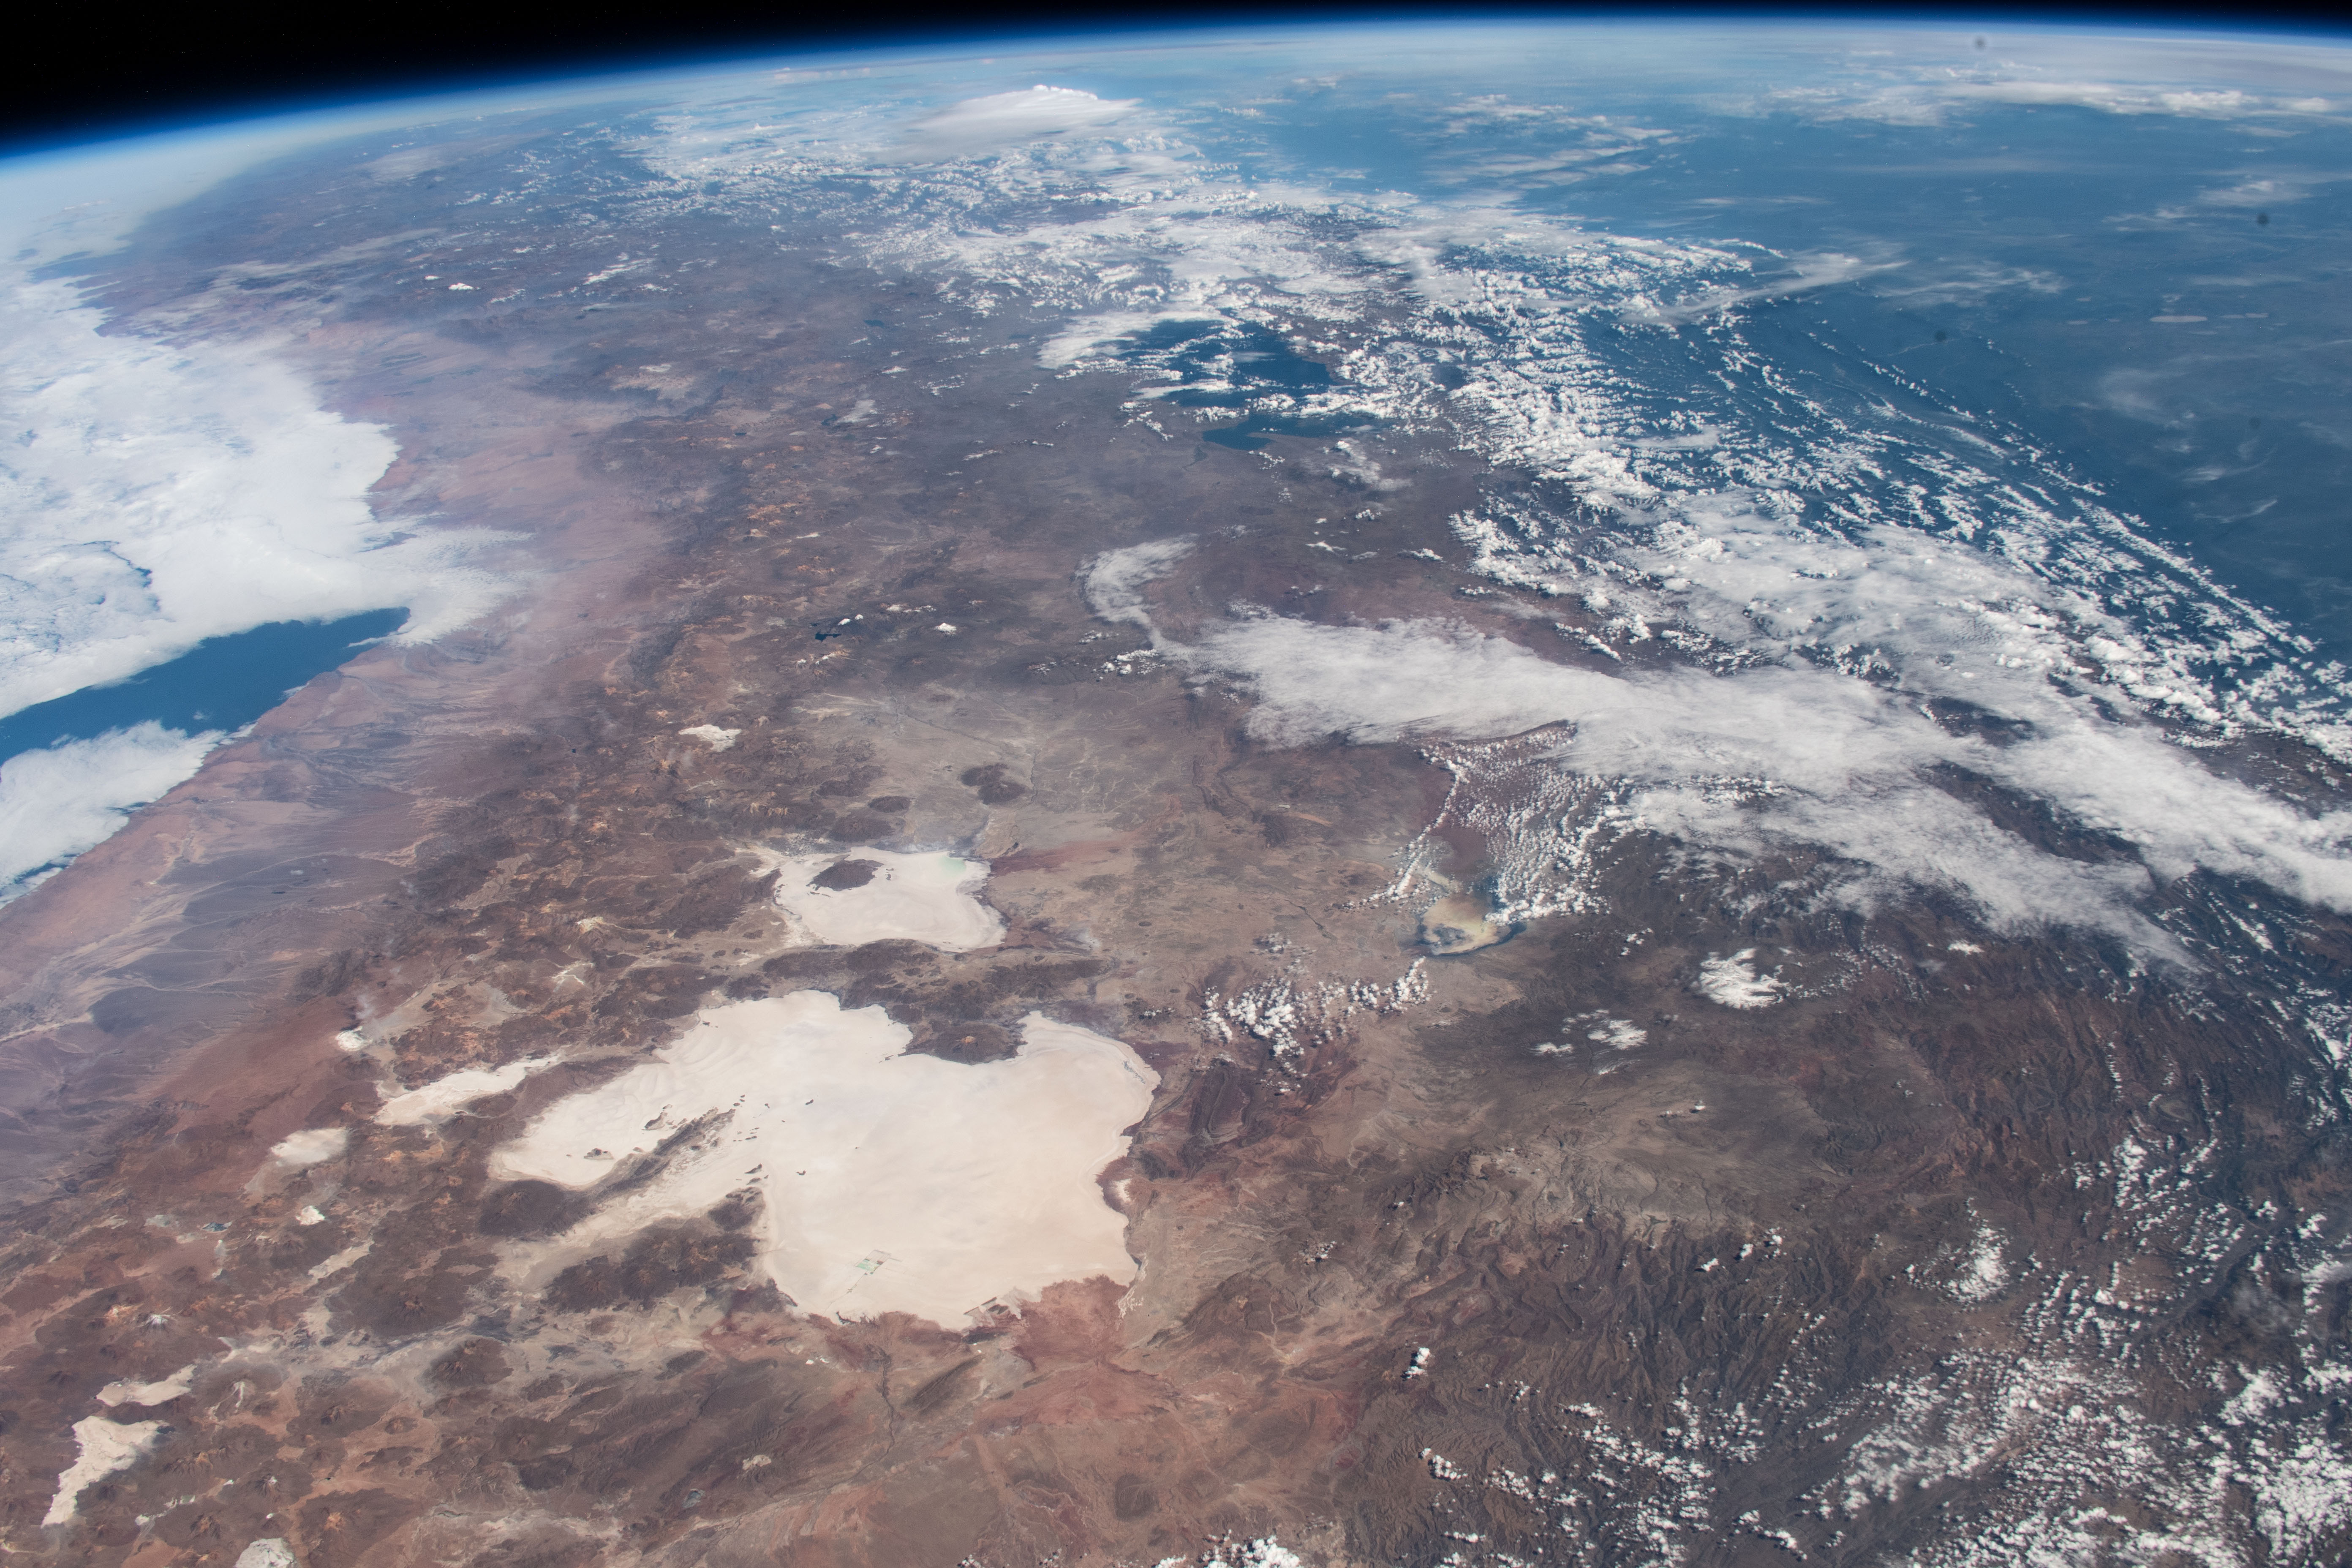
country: BOLIVIA
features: THE ANDES, SALAR DE UYUNI DESERT, CORDILLERA REAL MOUNTAINS, LAKE TITICACA
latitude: -18.0
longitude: -67.5
